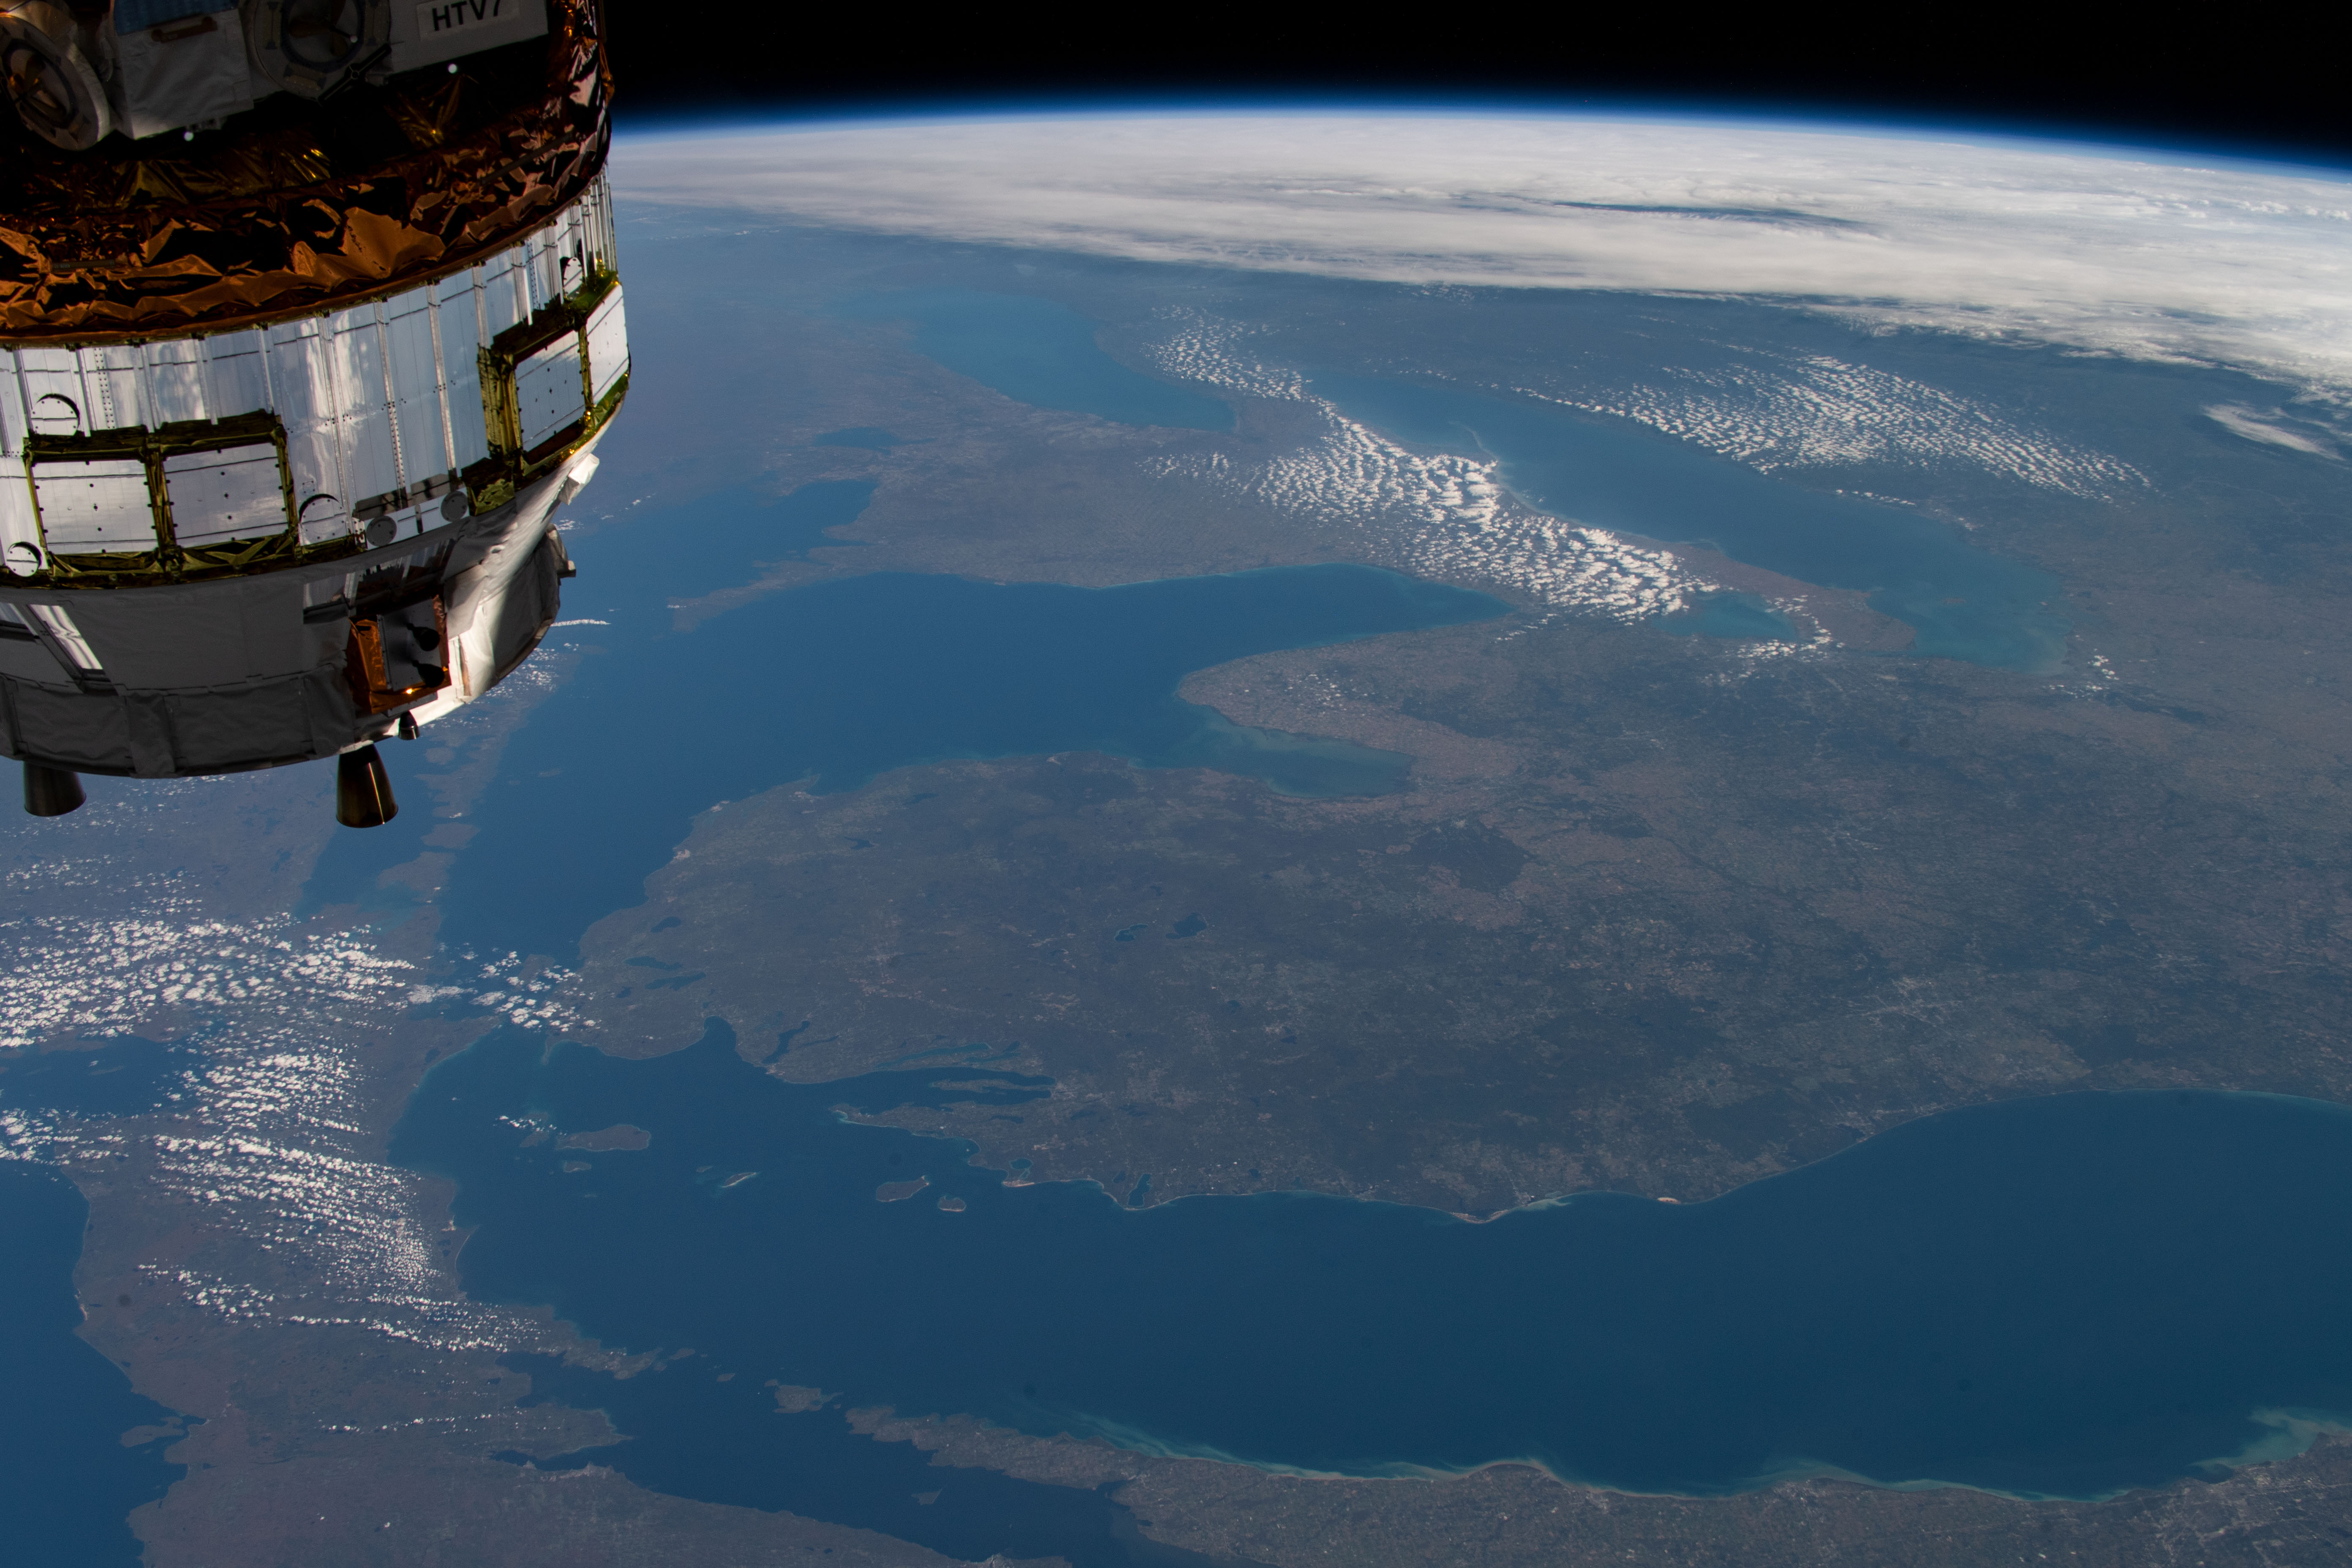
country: USA-MICHIGAN
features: PARTIAL FRAME, GREAT LAKES, EARTHOBS
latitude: 44.0
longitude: -83.5
